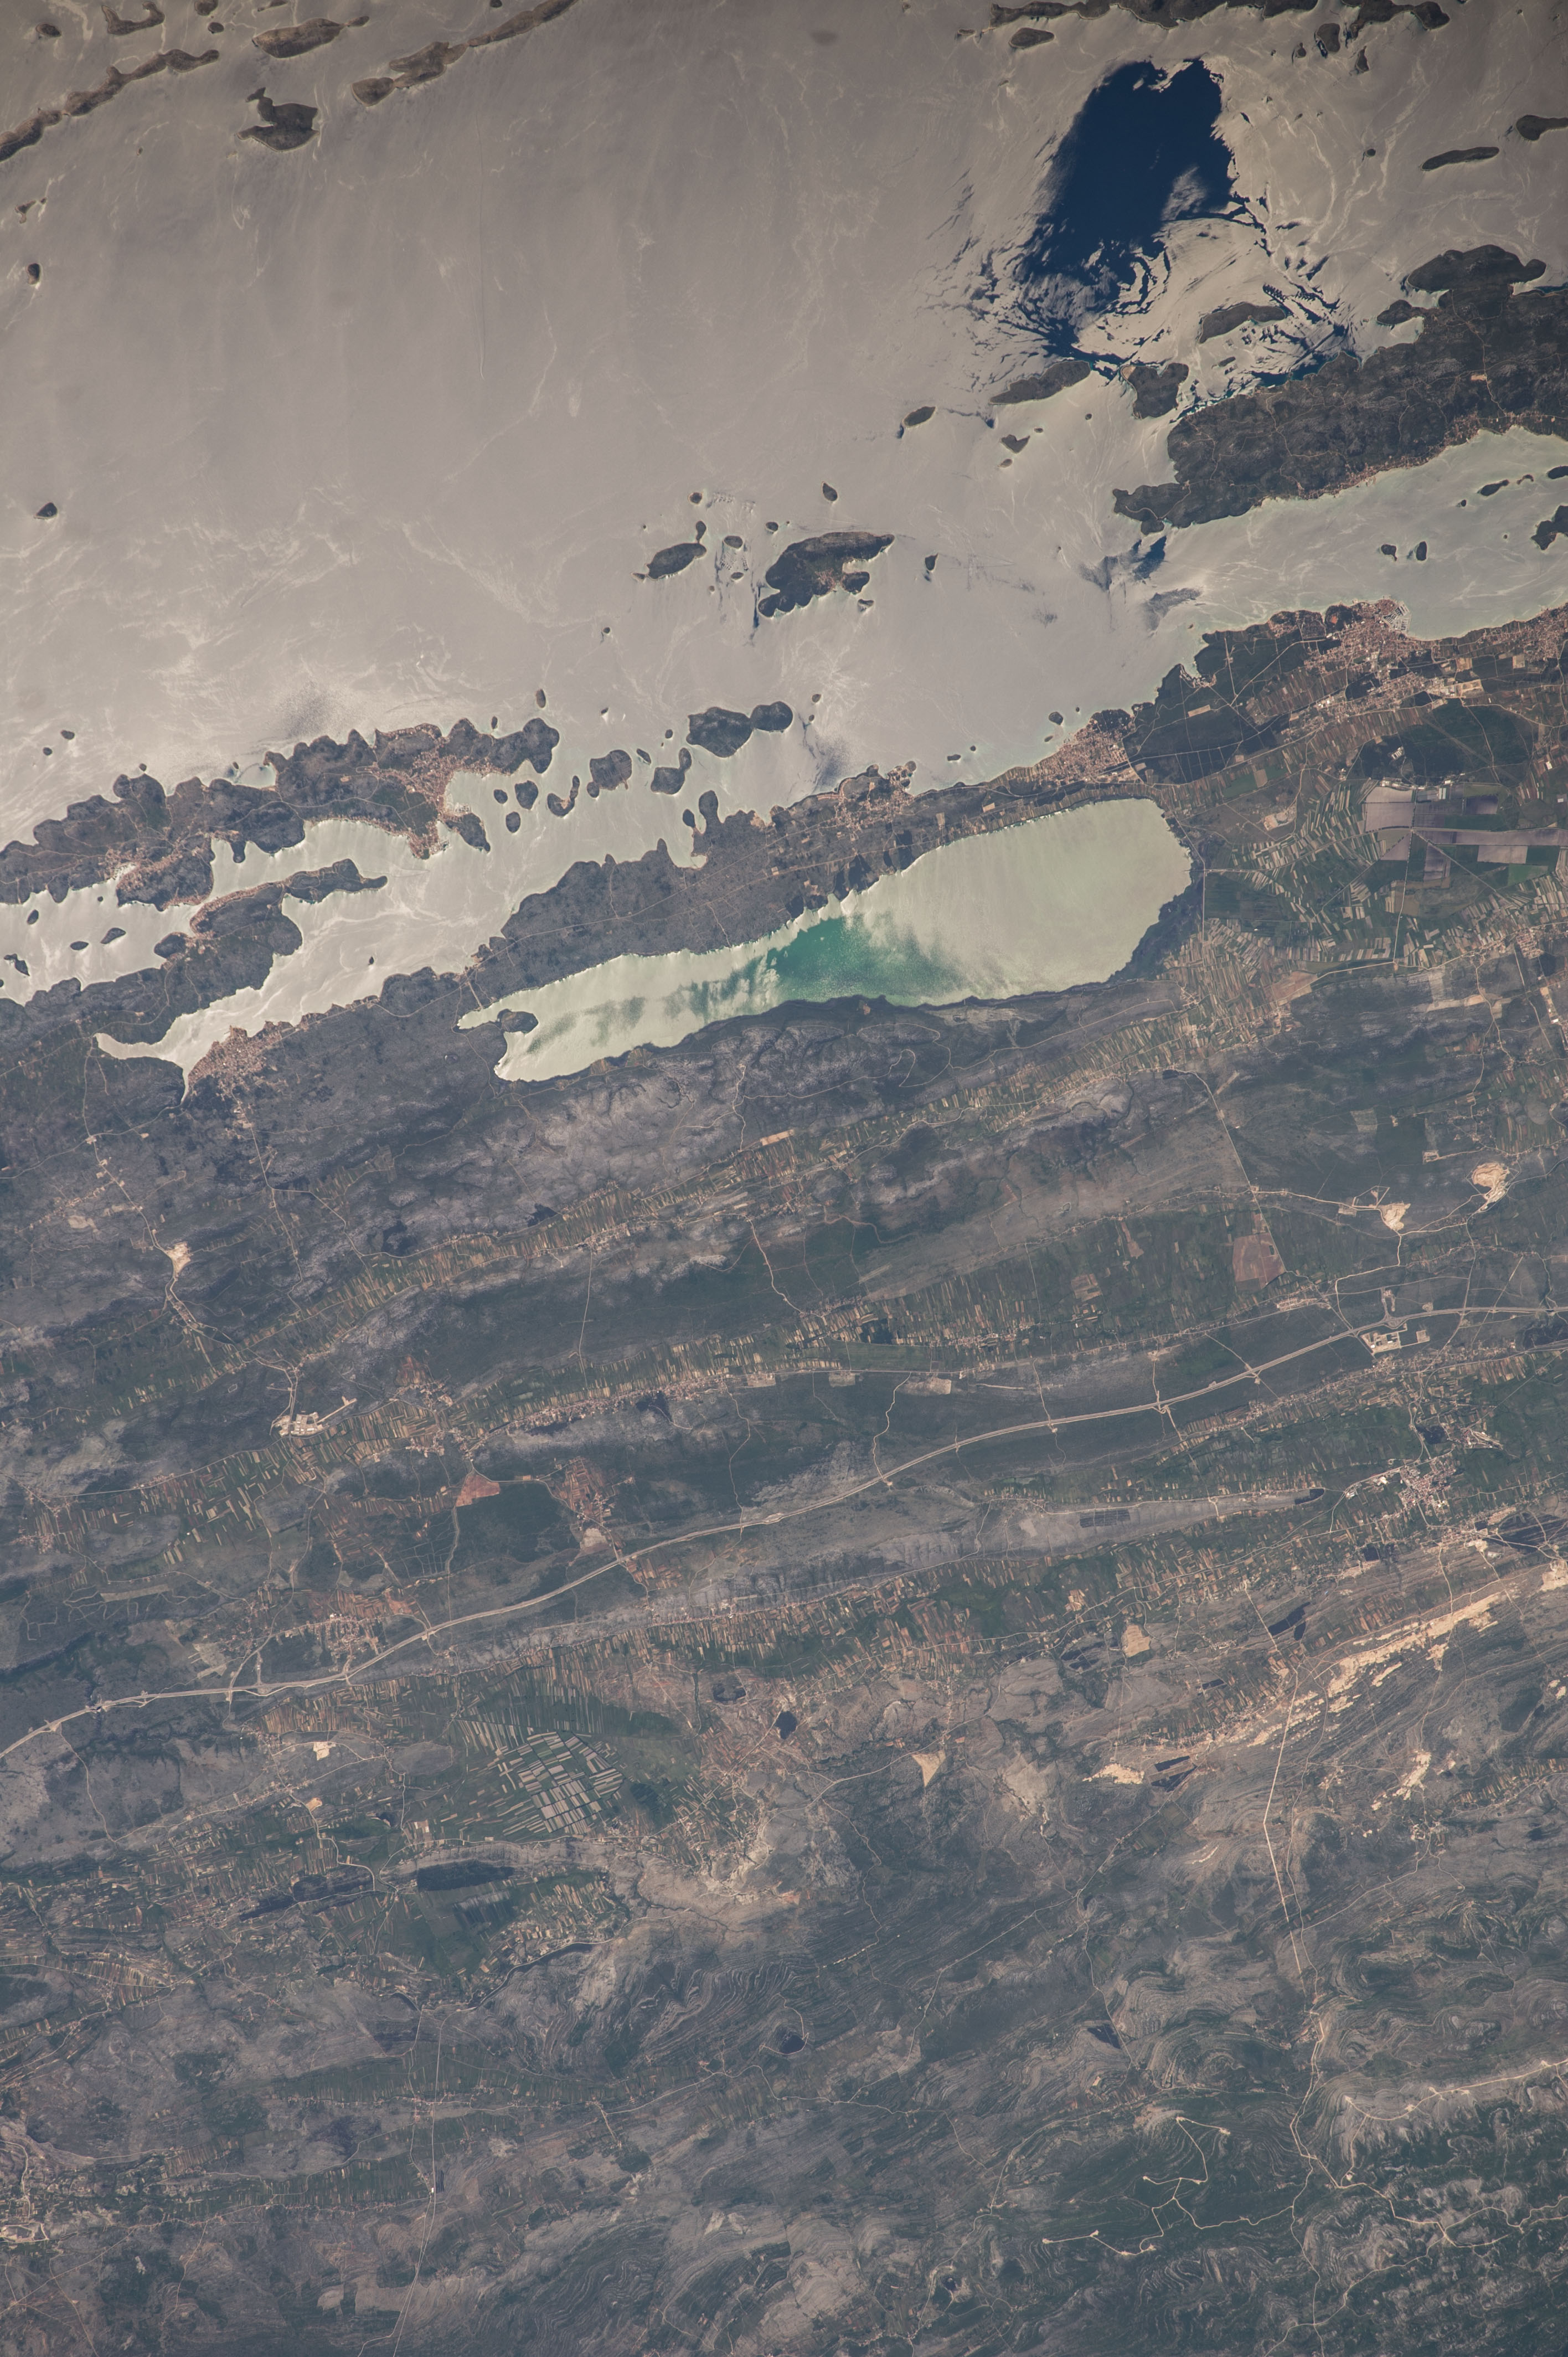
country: CROATIA
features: COAST, VEGETATION, VRANSKO JEZERO RESERVOIR, PIROVAC, TISNO, ADRIATIC SEA, ISLAND OF PASMAN
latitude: 43.9
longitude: 15.6
